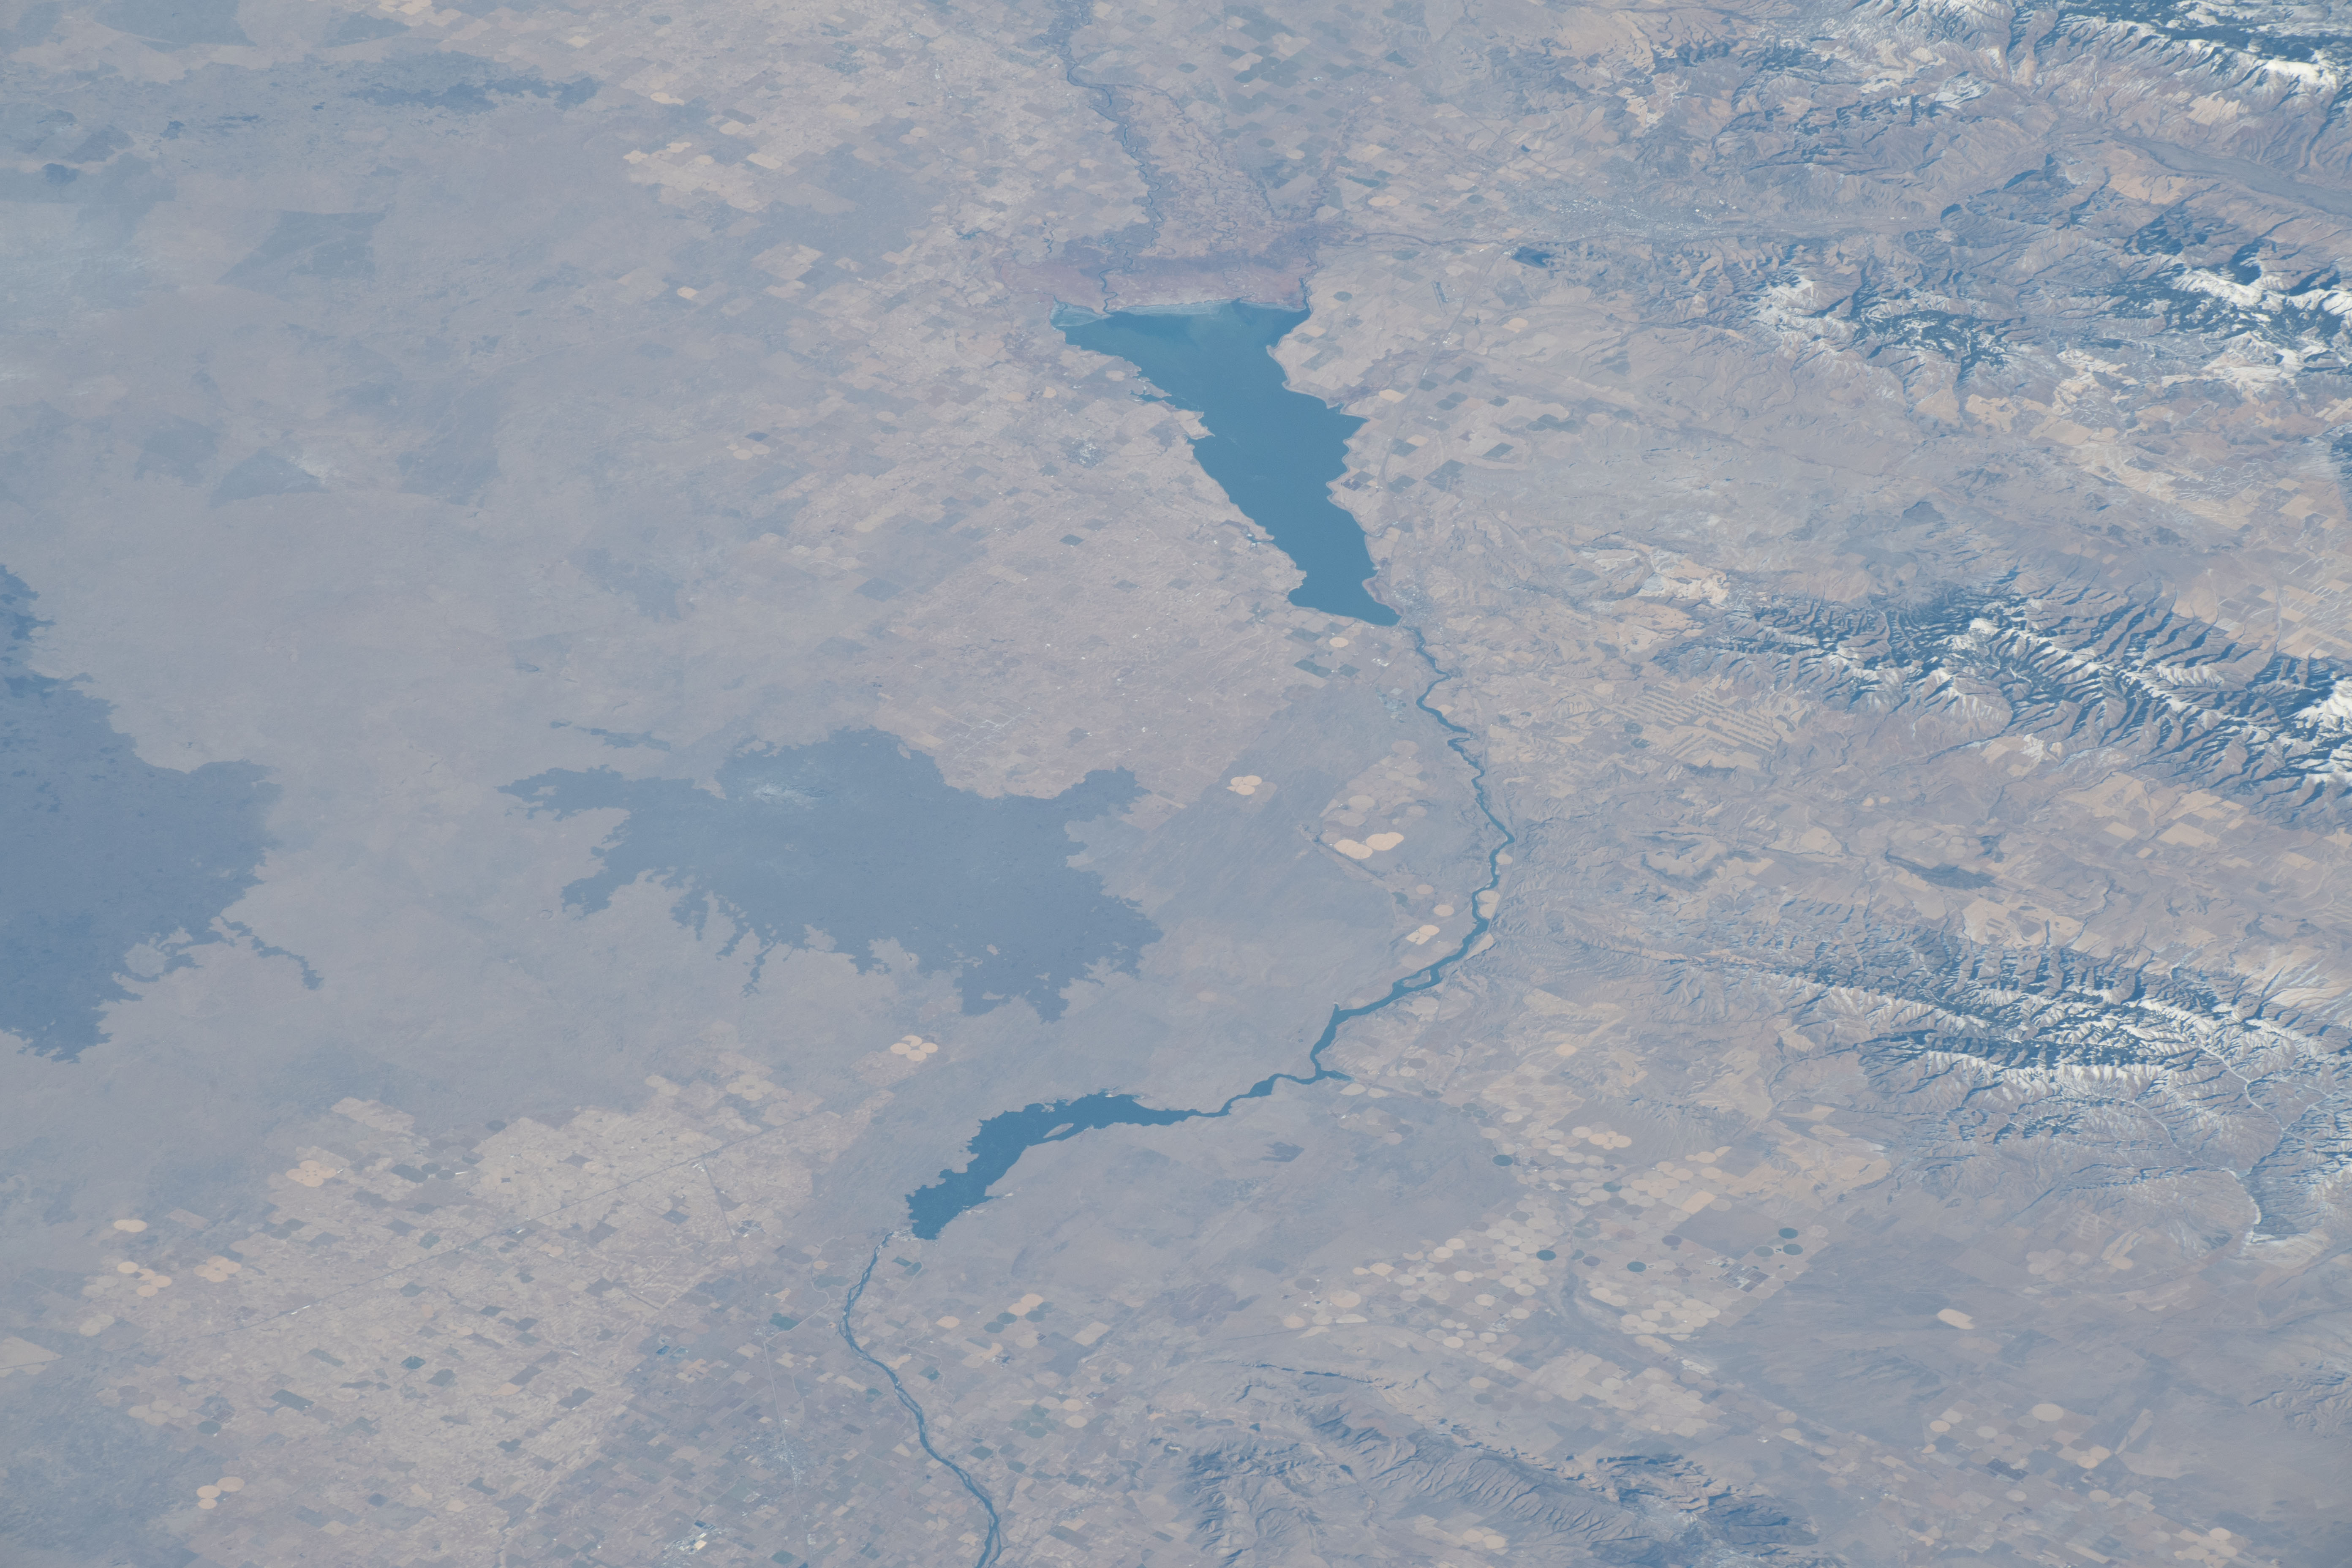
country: USA-IDAHO
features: SNAKE RIVER, CRATERS OF THE MOON, LAKE WALCOT, DEEP CREEK PEAK
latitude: 42.7
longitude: -113.0
